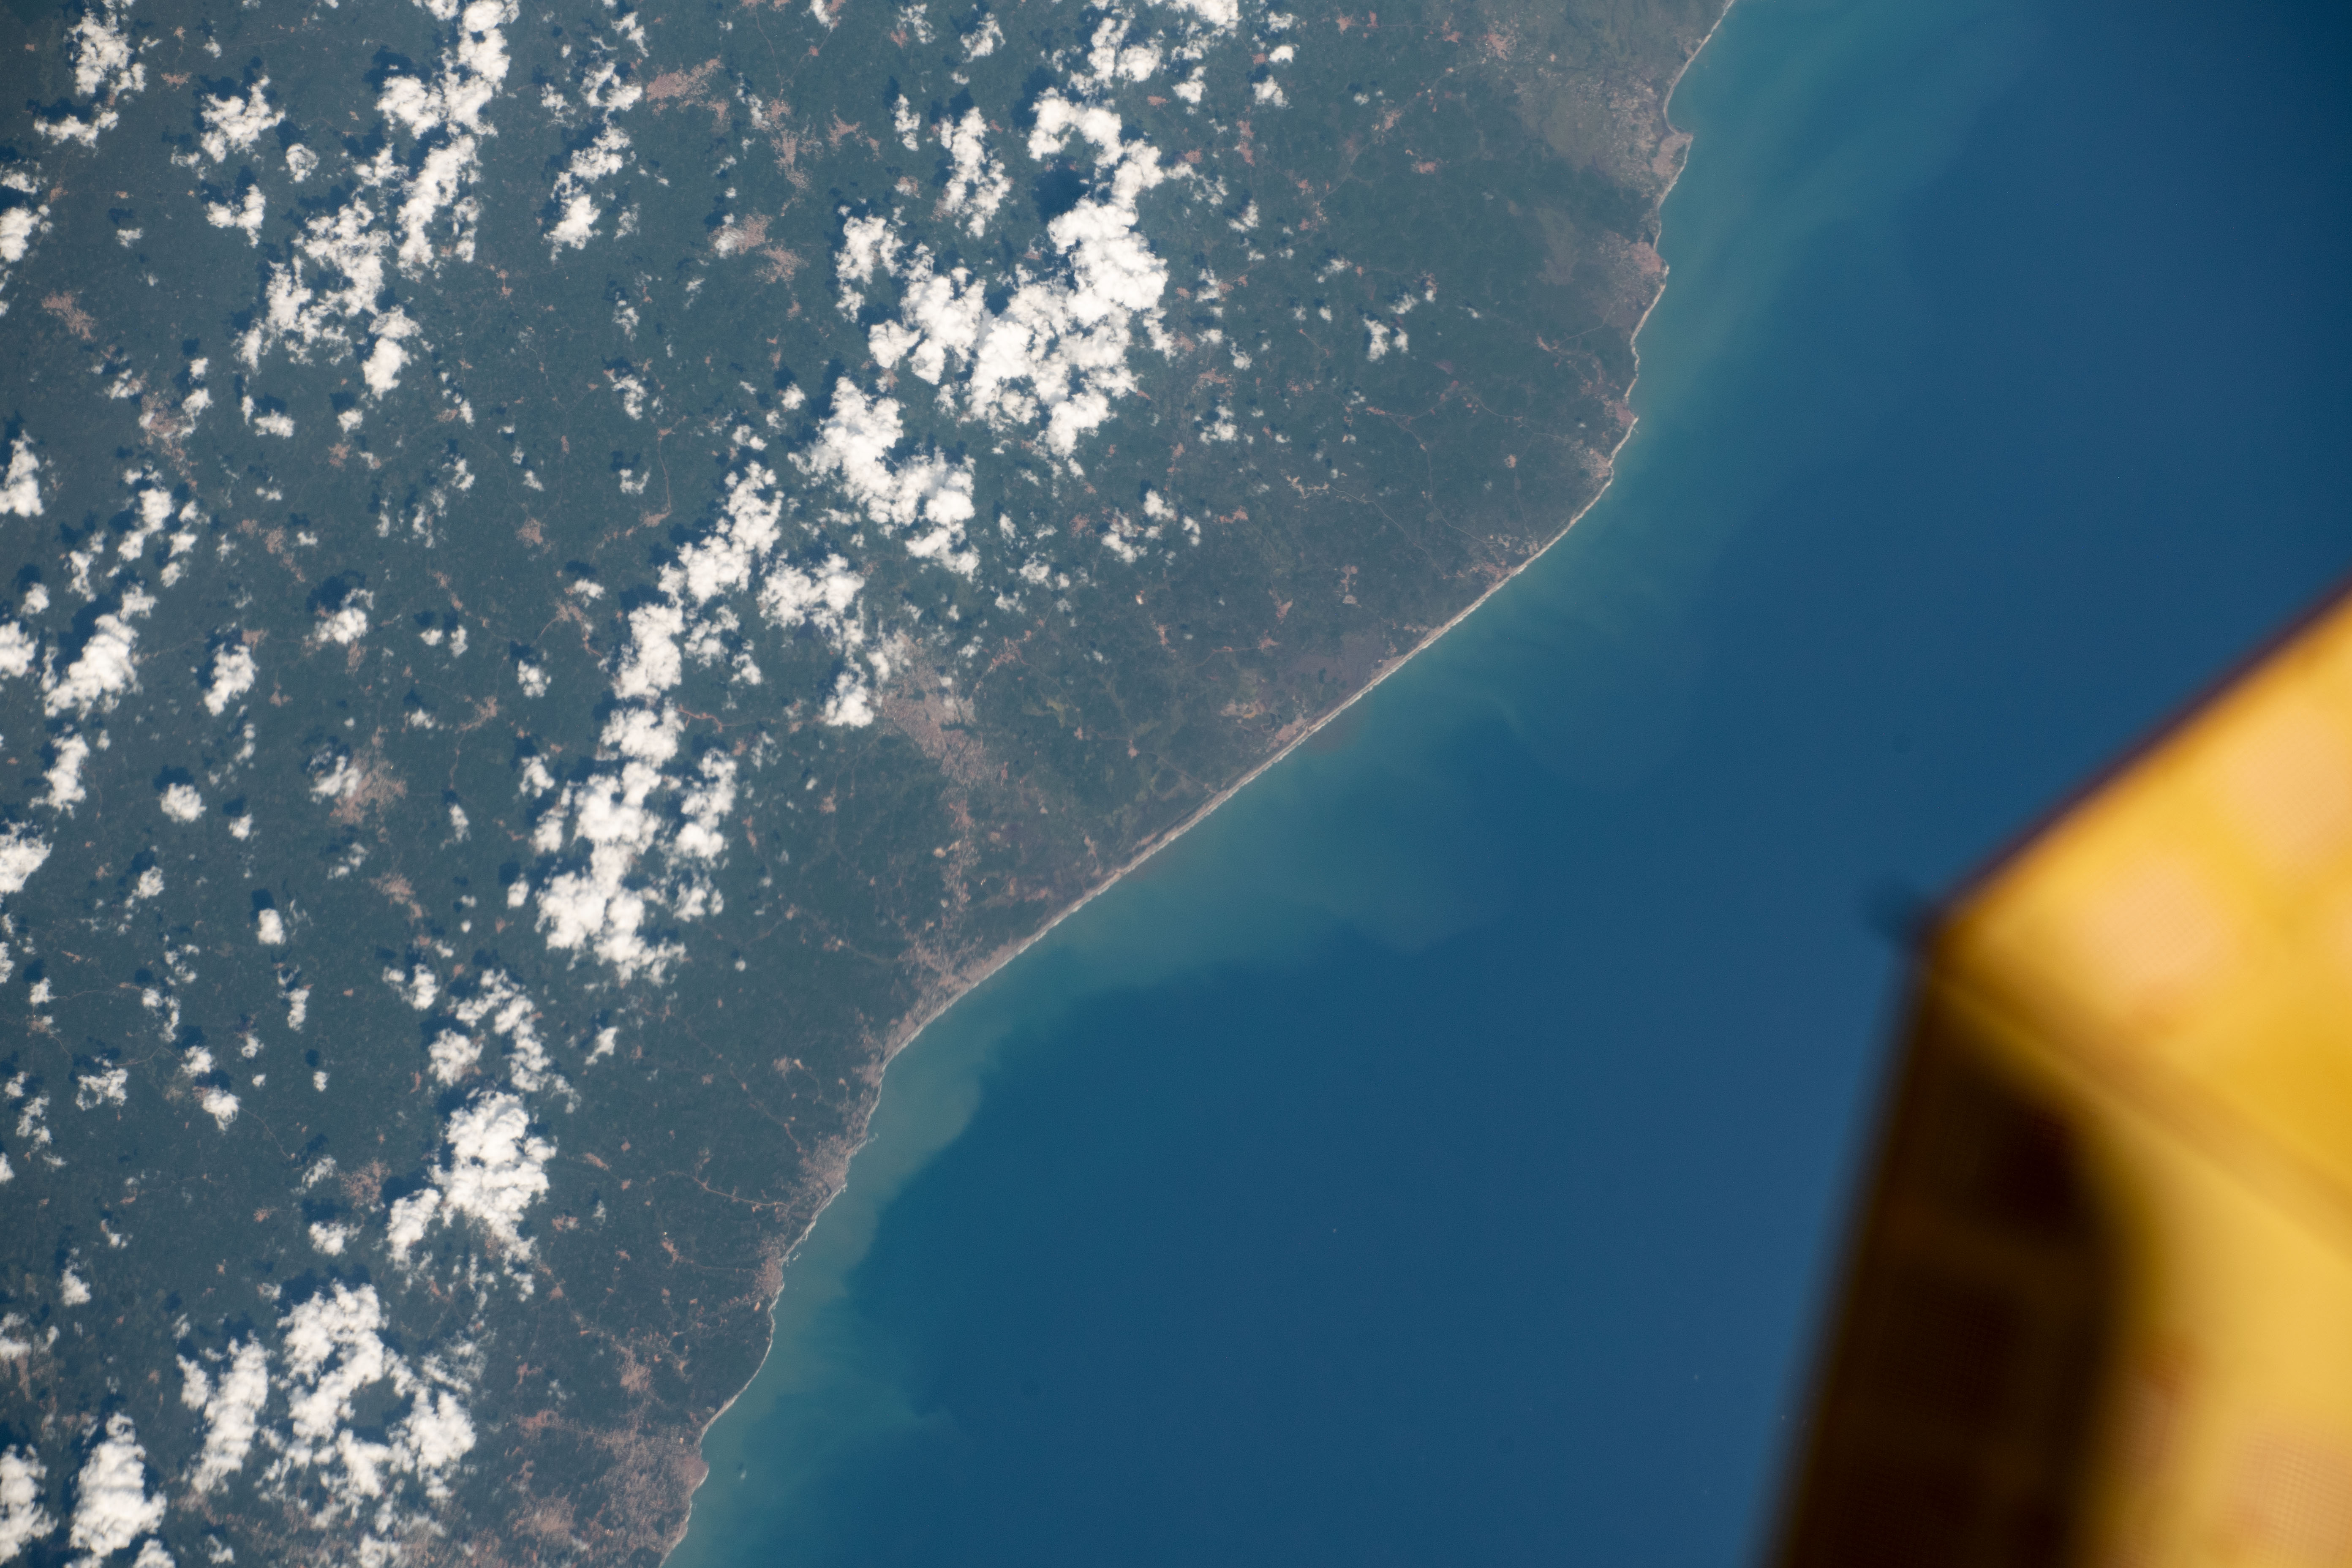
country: GHANA
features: SALTPOND
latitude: 5.2
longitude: -0.9
